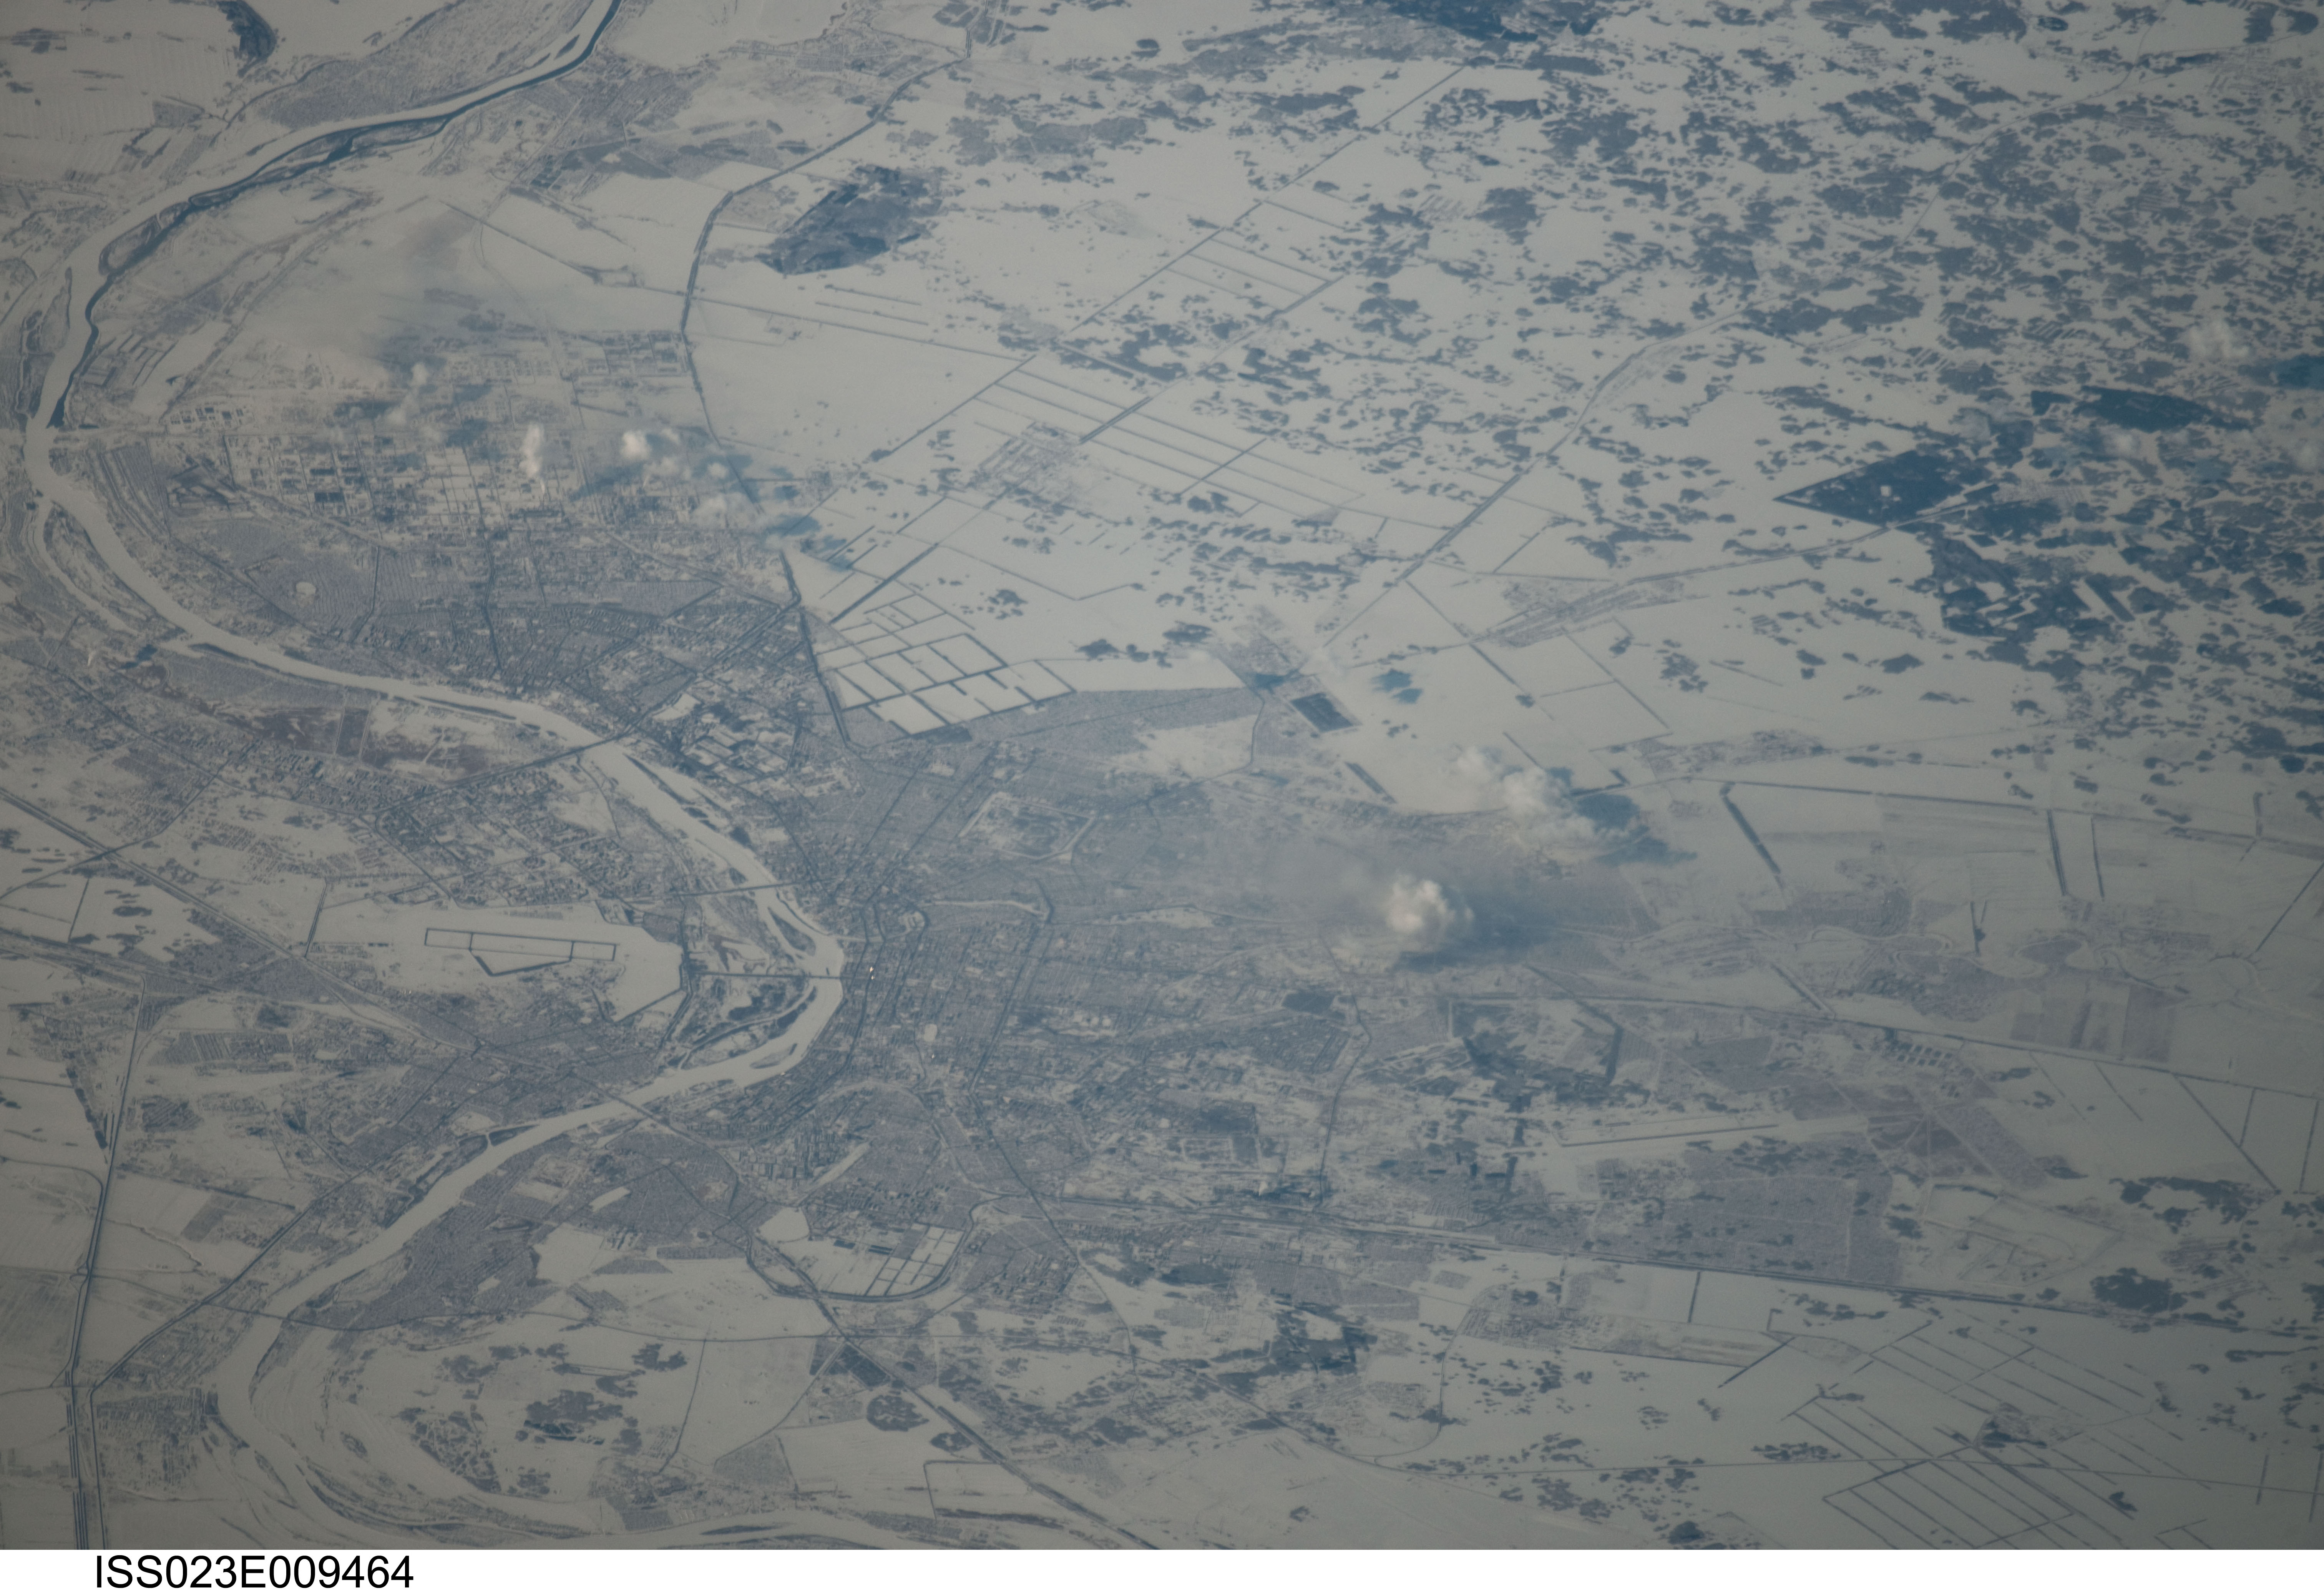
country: RUSSIAN FEDERATION
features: OMSK, IRTYSH RIVER, AIRPORT, SMOKE PLUMES, SNOW, ICE, AGR.
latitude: 55.0
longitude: 73.4
